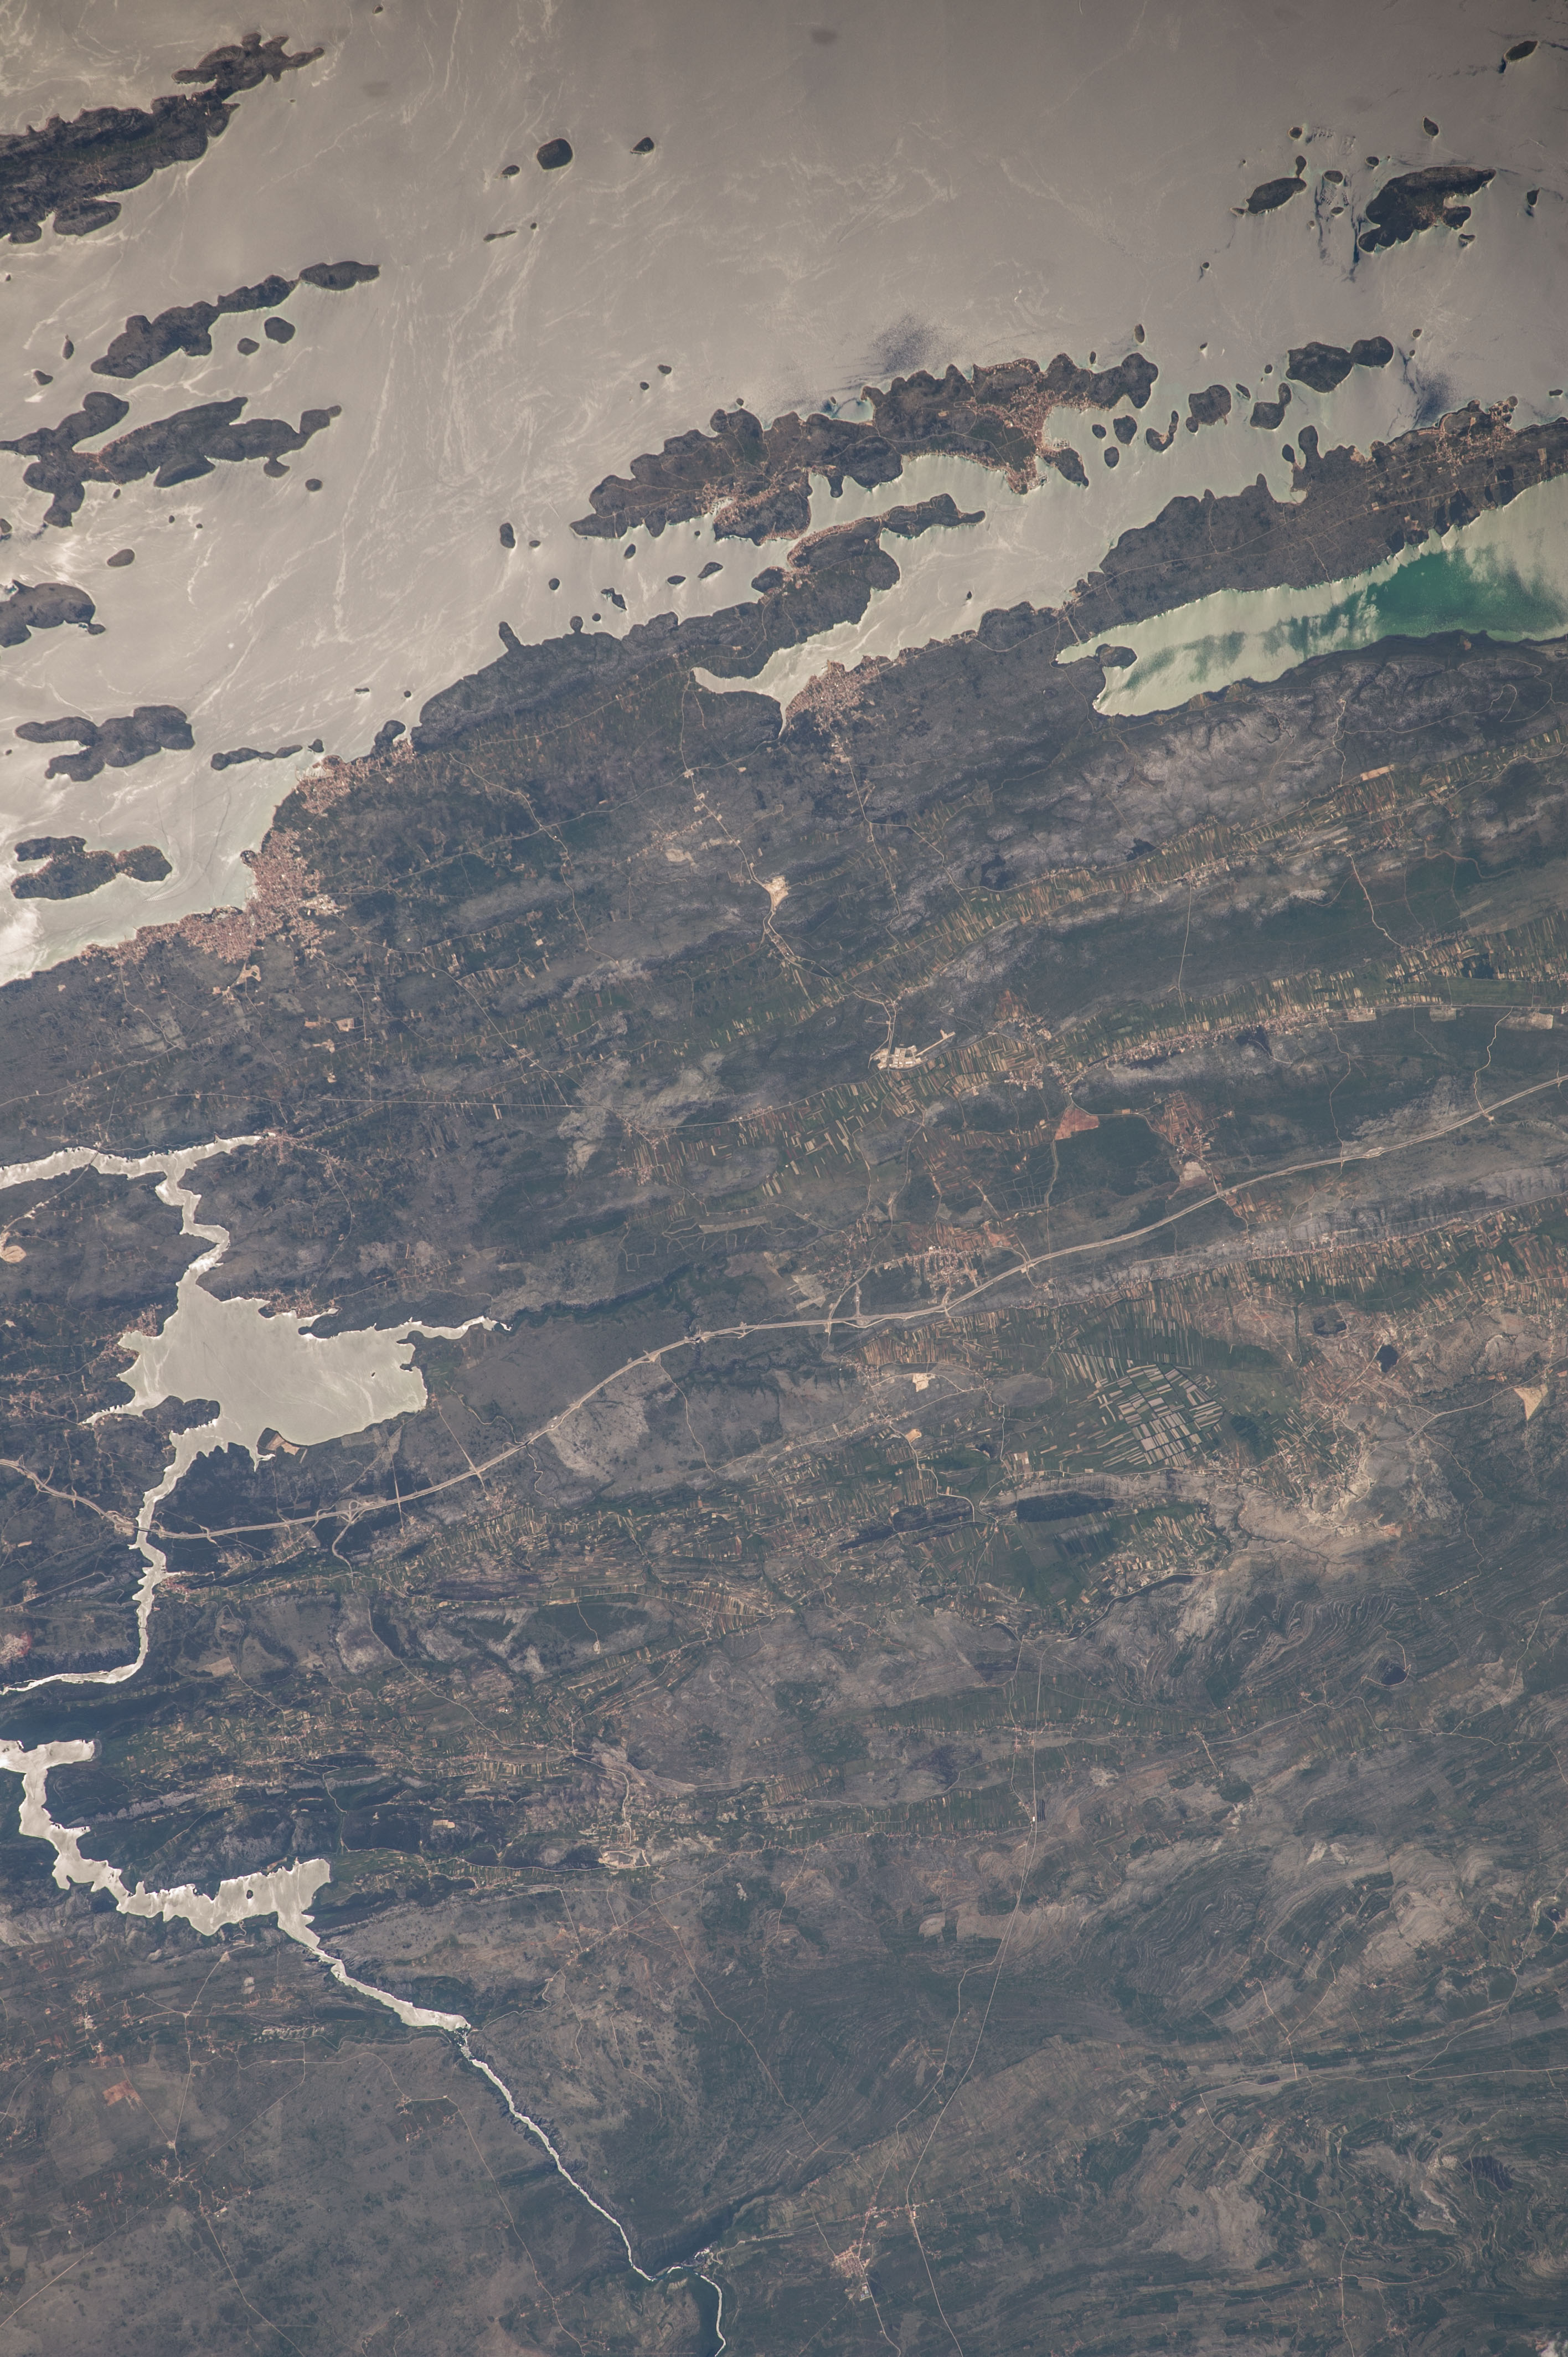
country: CROATIA
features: VRANSKO LAKE, COASTLINE, DAZLINA CITY, KOLARINA CITY
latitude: 43.9
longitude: 15.8
